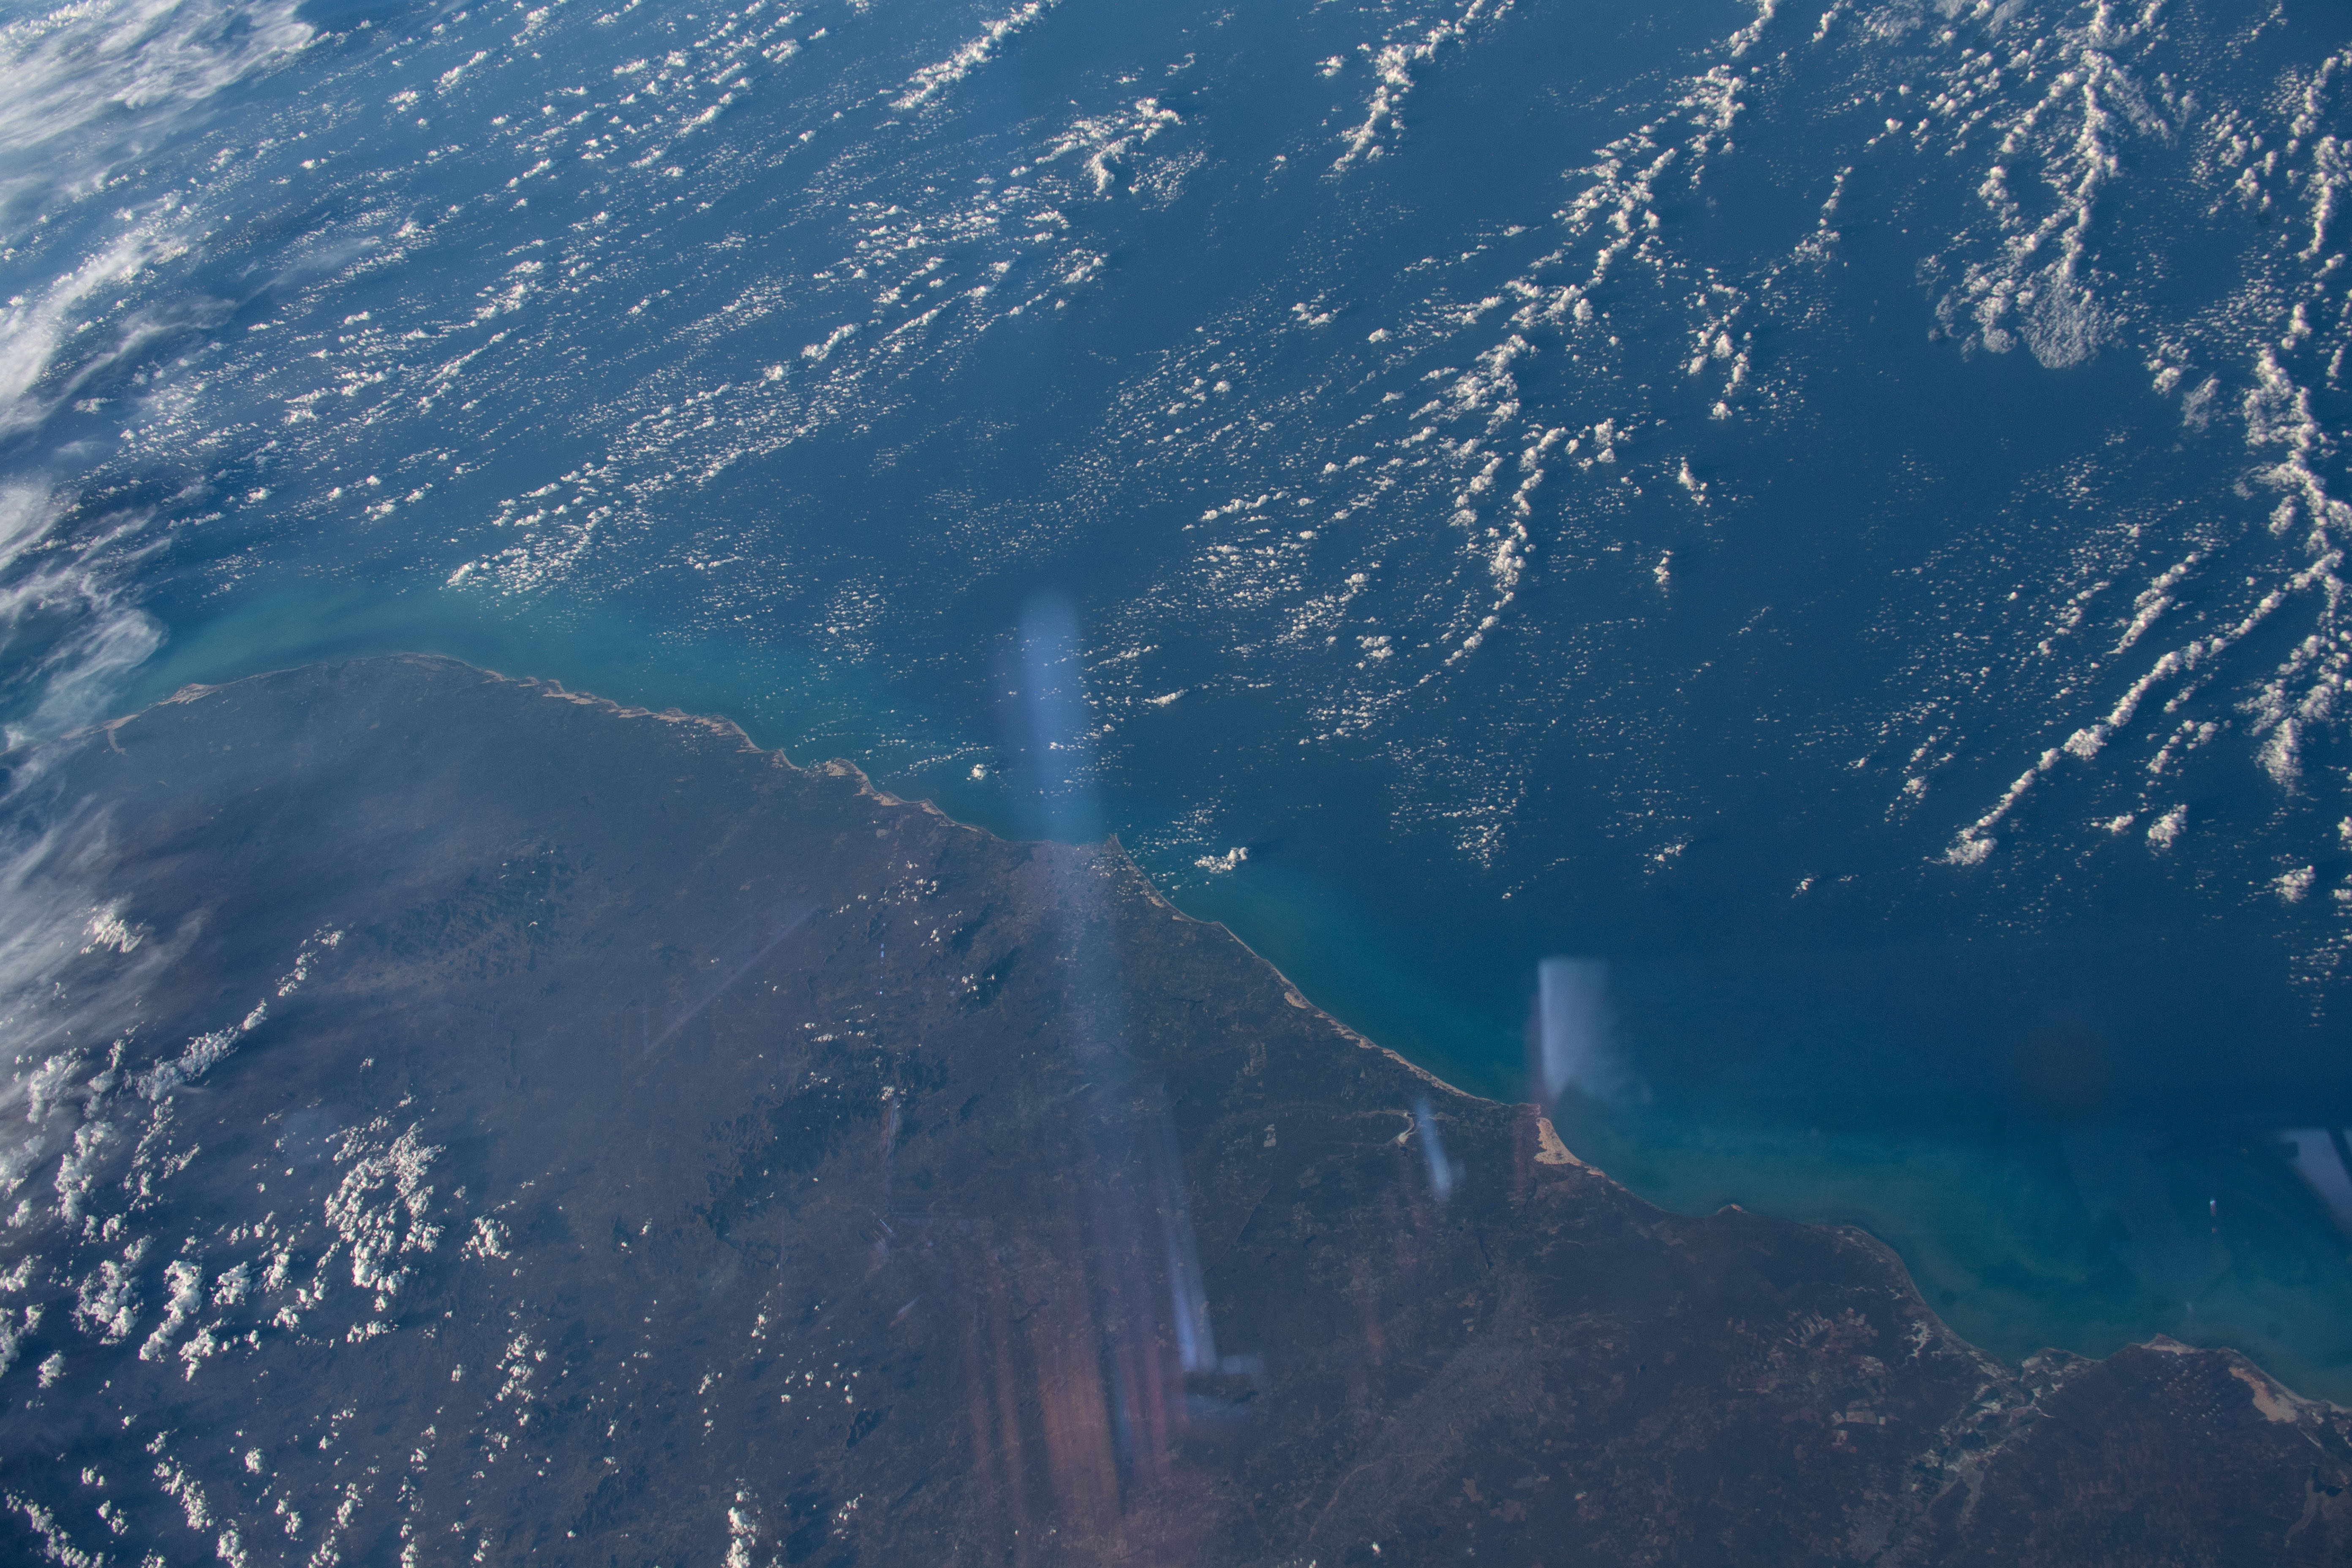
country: BRAZIL
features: FORTALEZA, STATE OF RIO GRANDE DP NORTE
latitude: -3.5
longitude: -38.5
